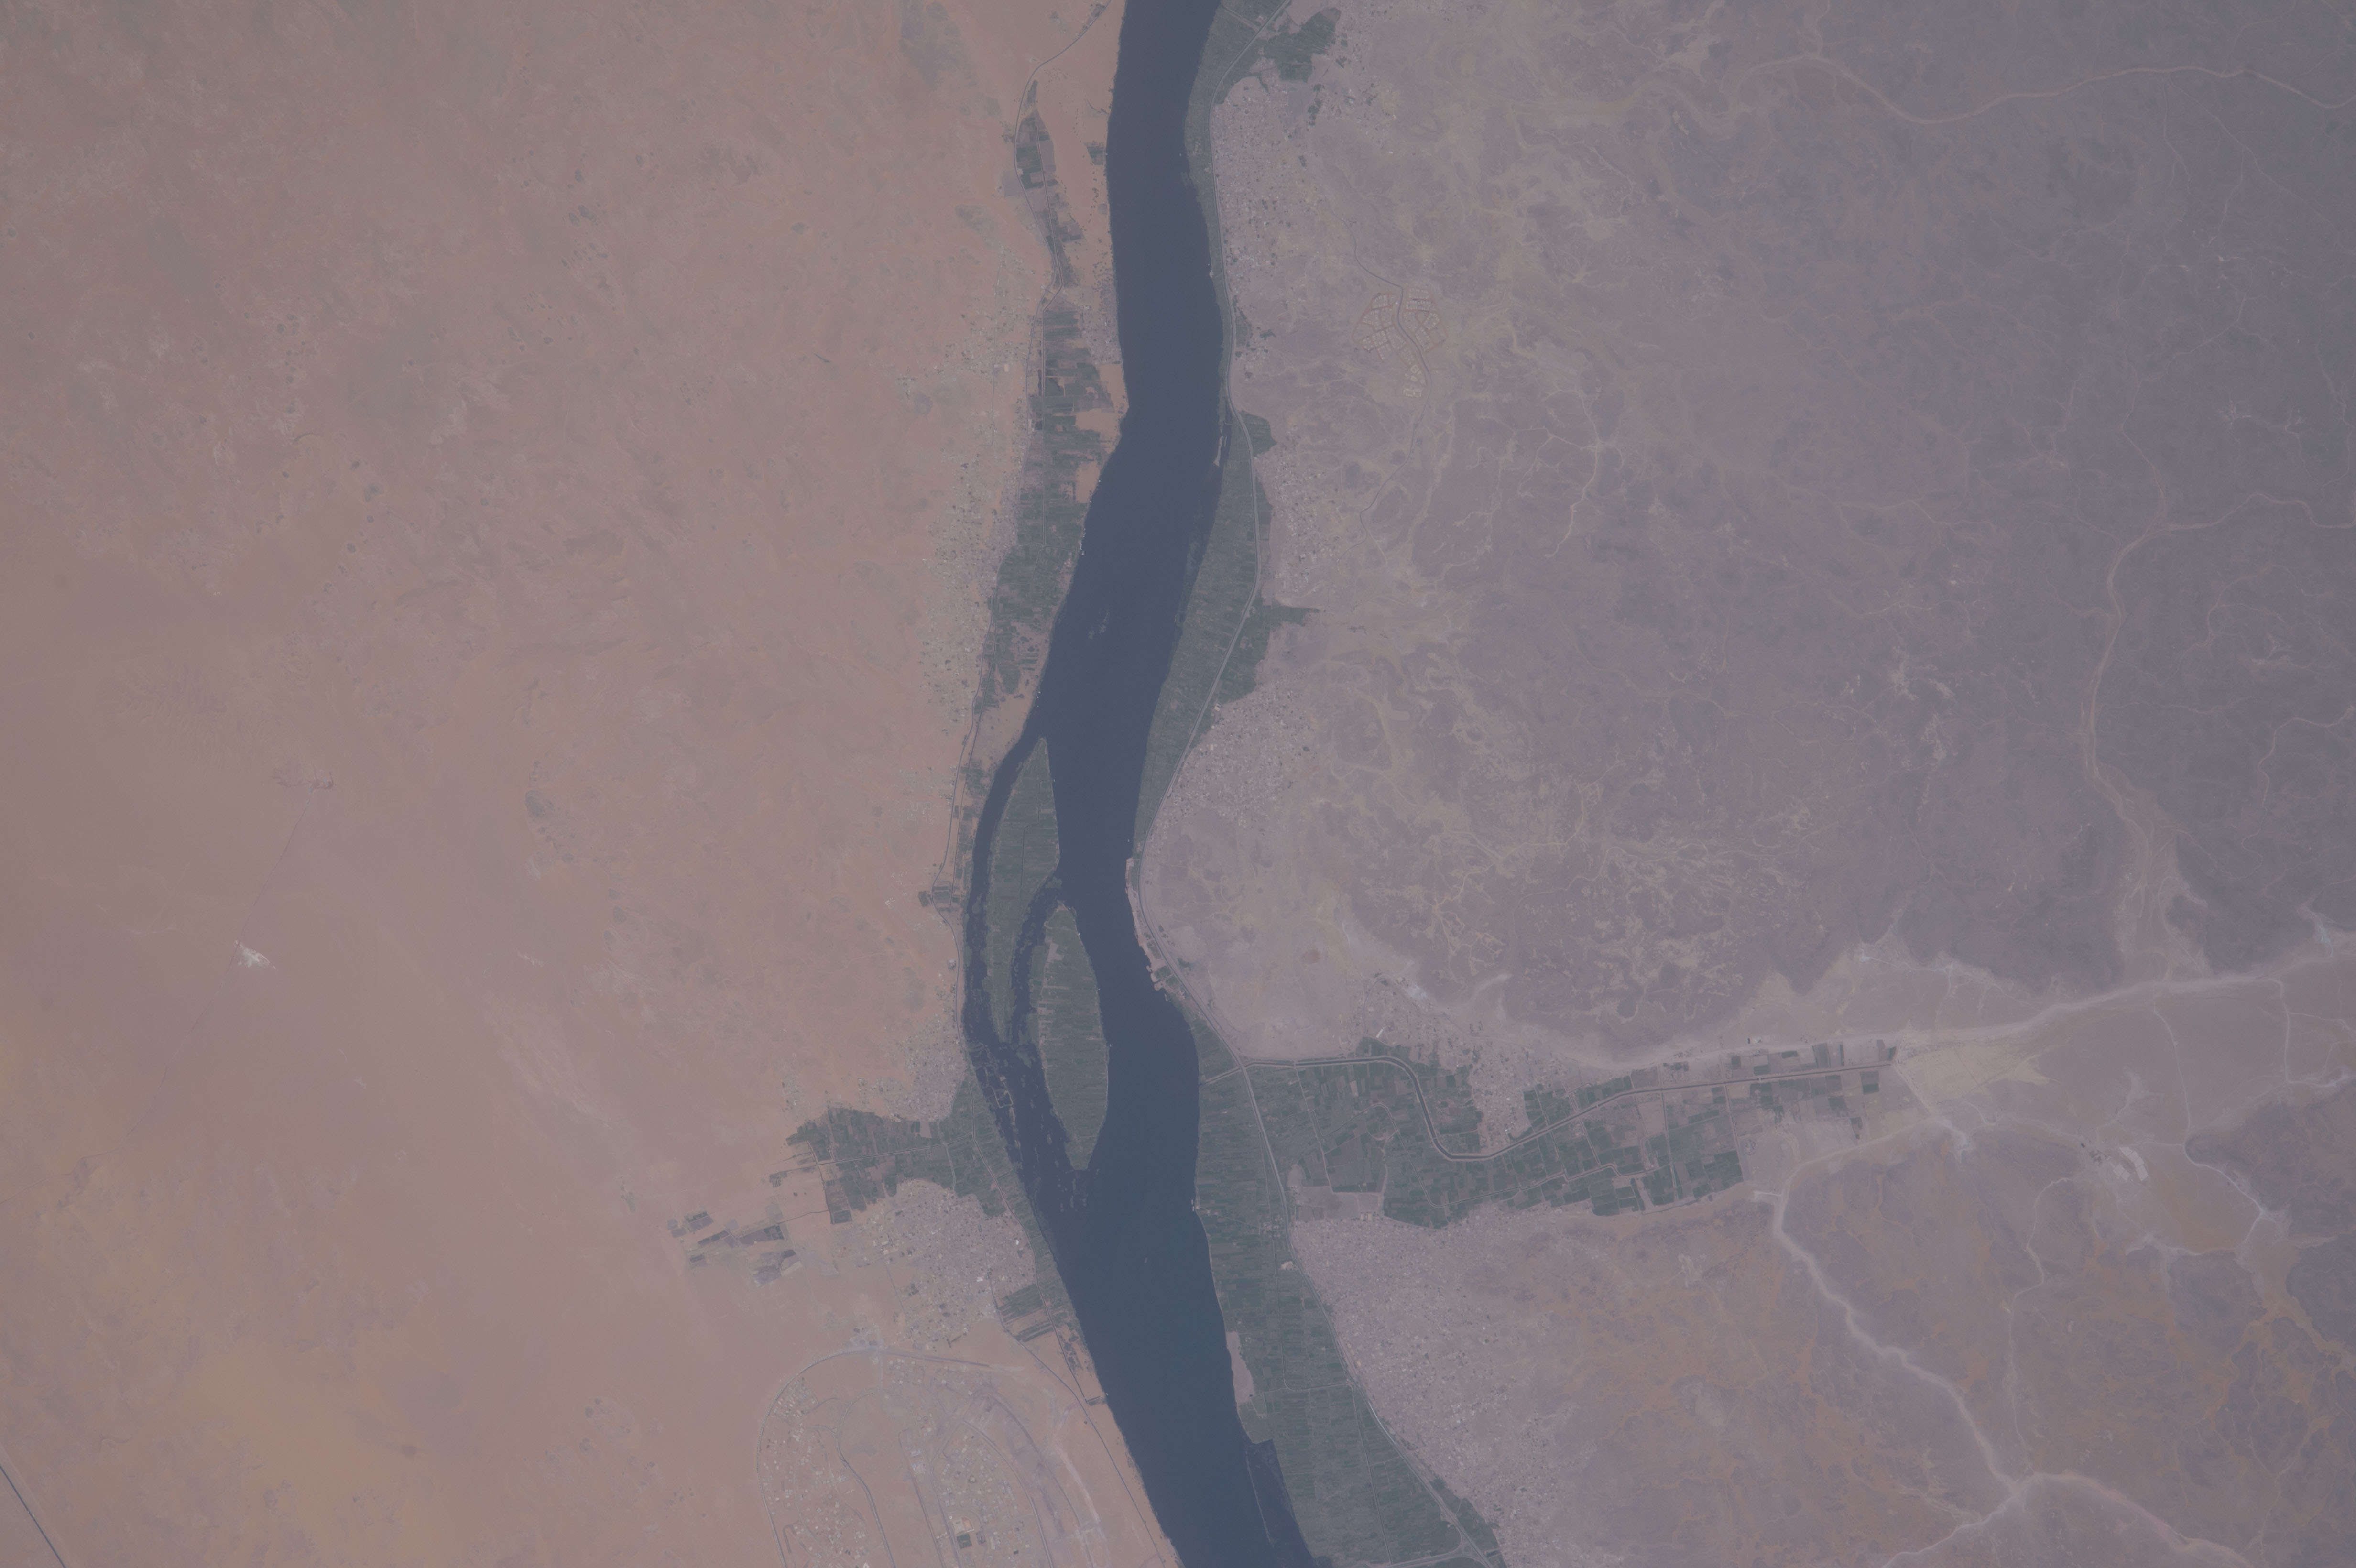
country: EGYPT
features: NILE RIVER, NAGAA AL HAJAR, NAGAA AL FUQANI, AL AQABAH AS SAGHIRAH, ASWAN, NAGAA AD DISAH, NAGAA QARMILAH, RED SEA, NEW VALLEY, EASTERN DESERT
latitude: 24.2
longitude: 32.9
